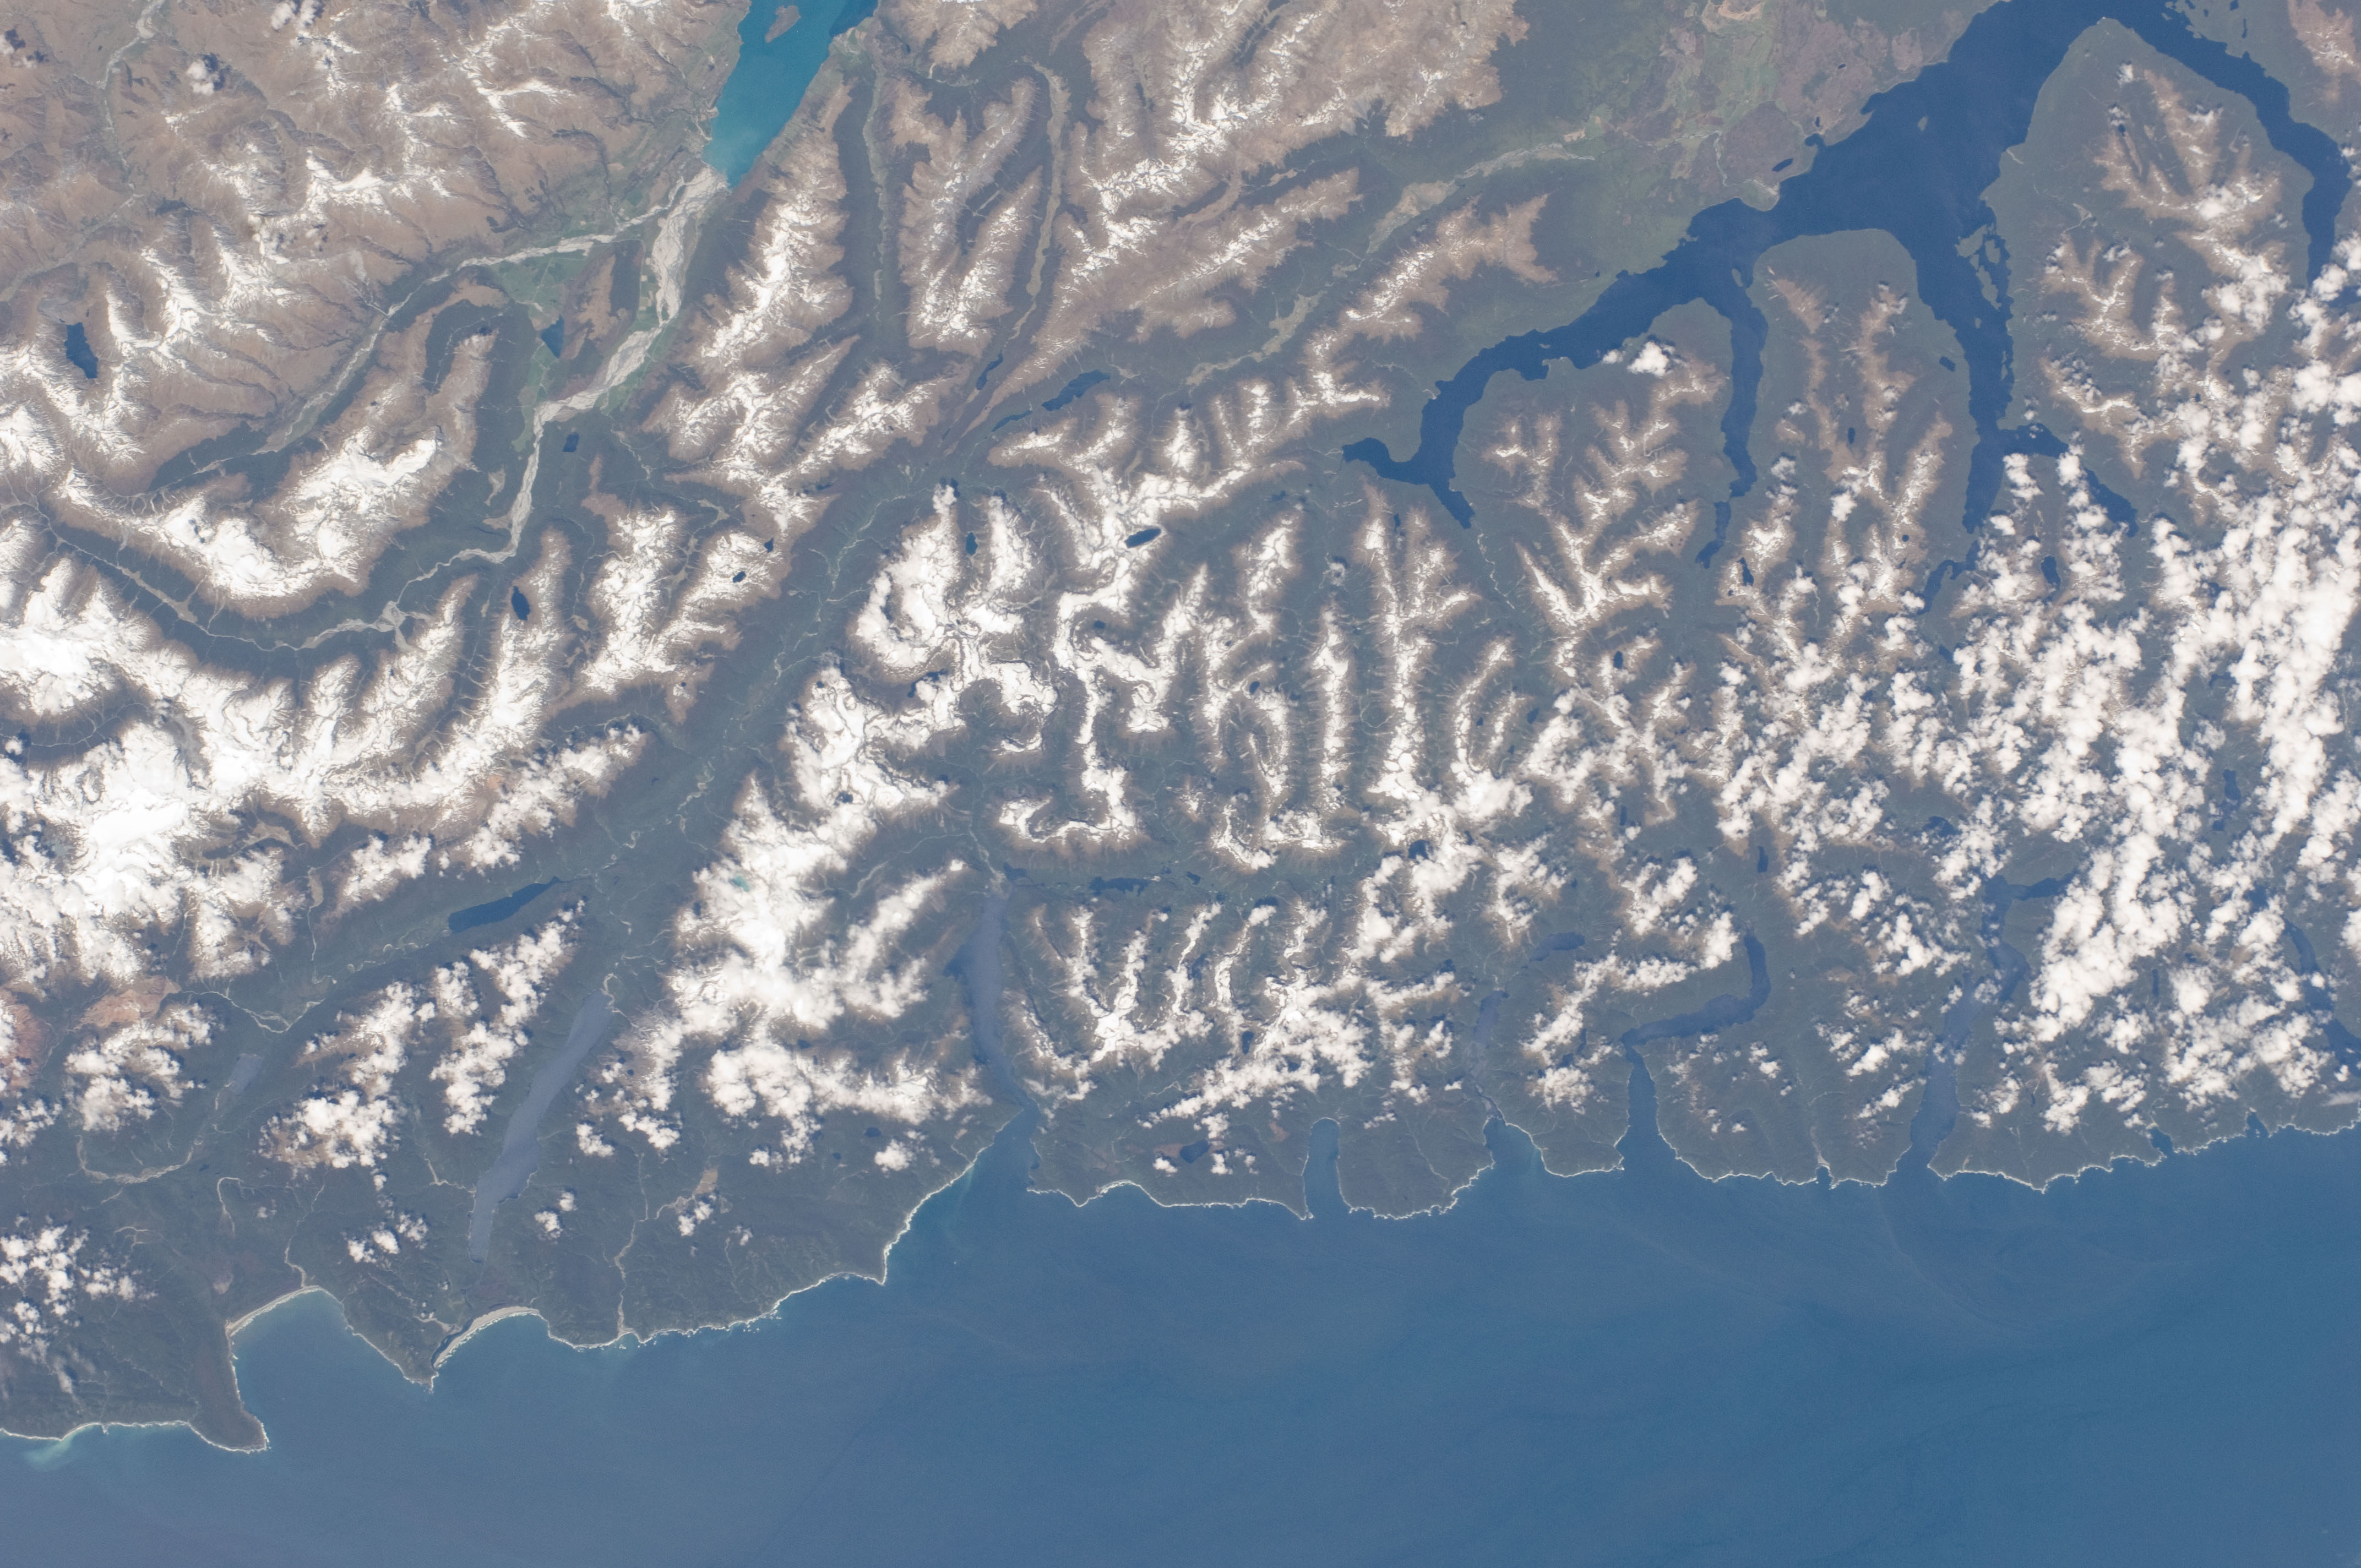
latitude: -45.0
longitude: 168.0
